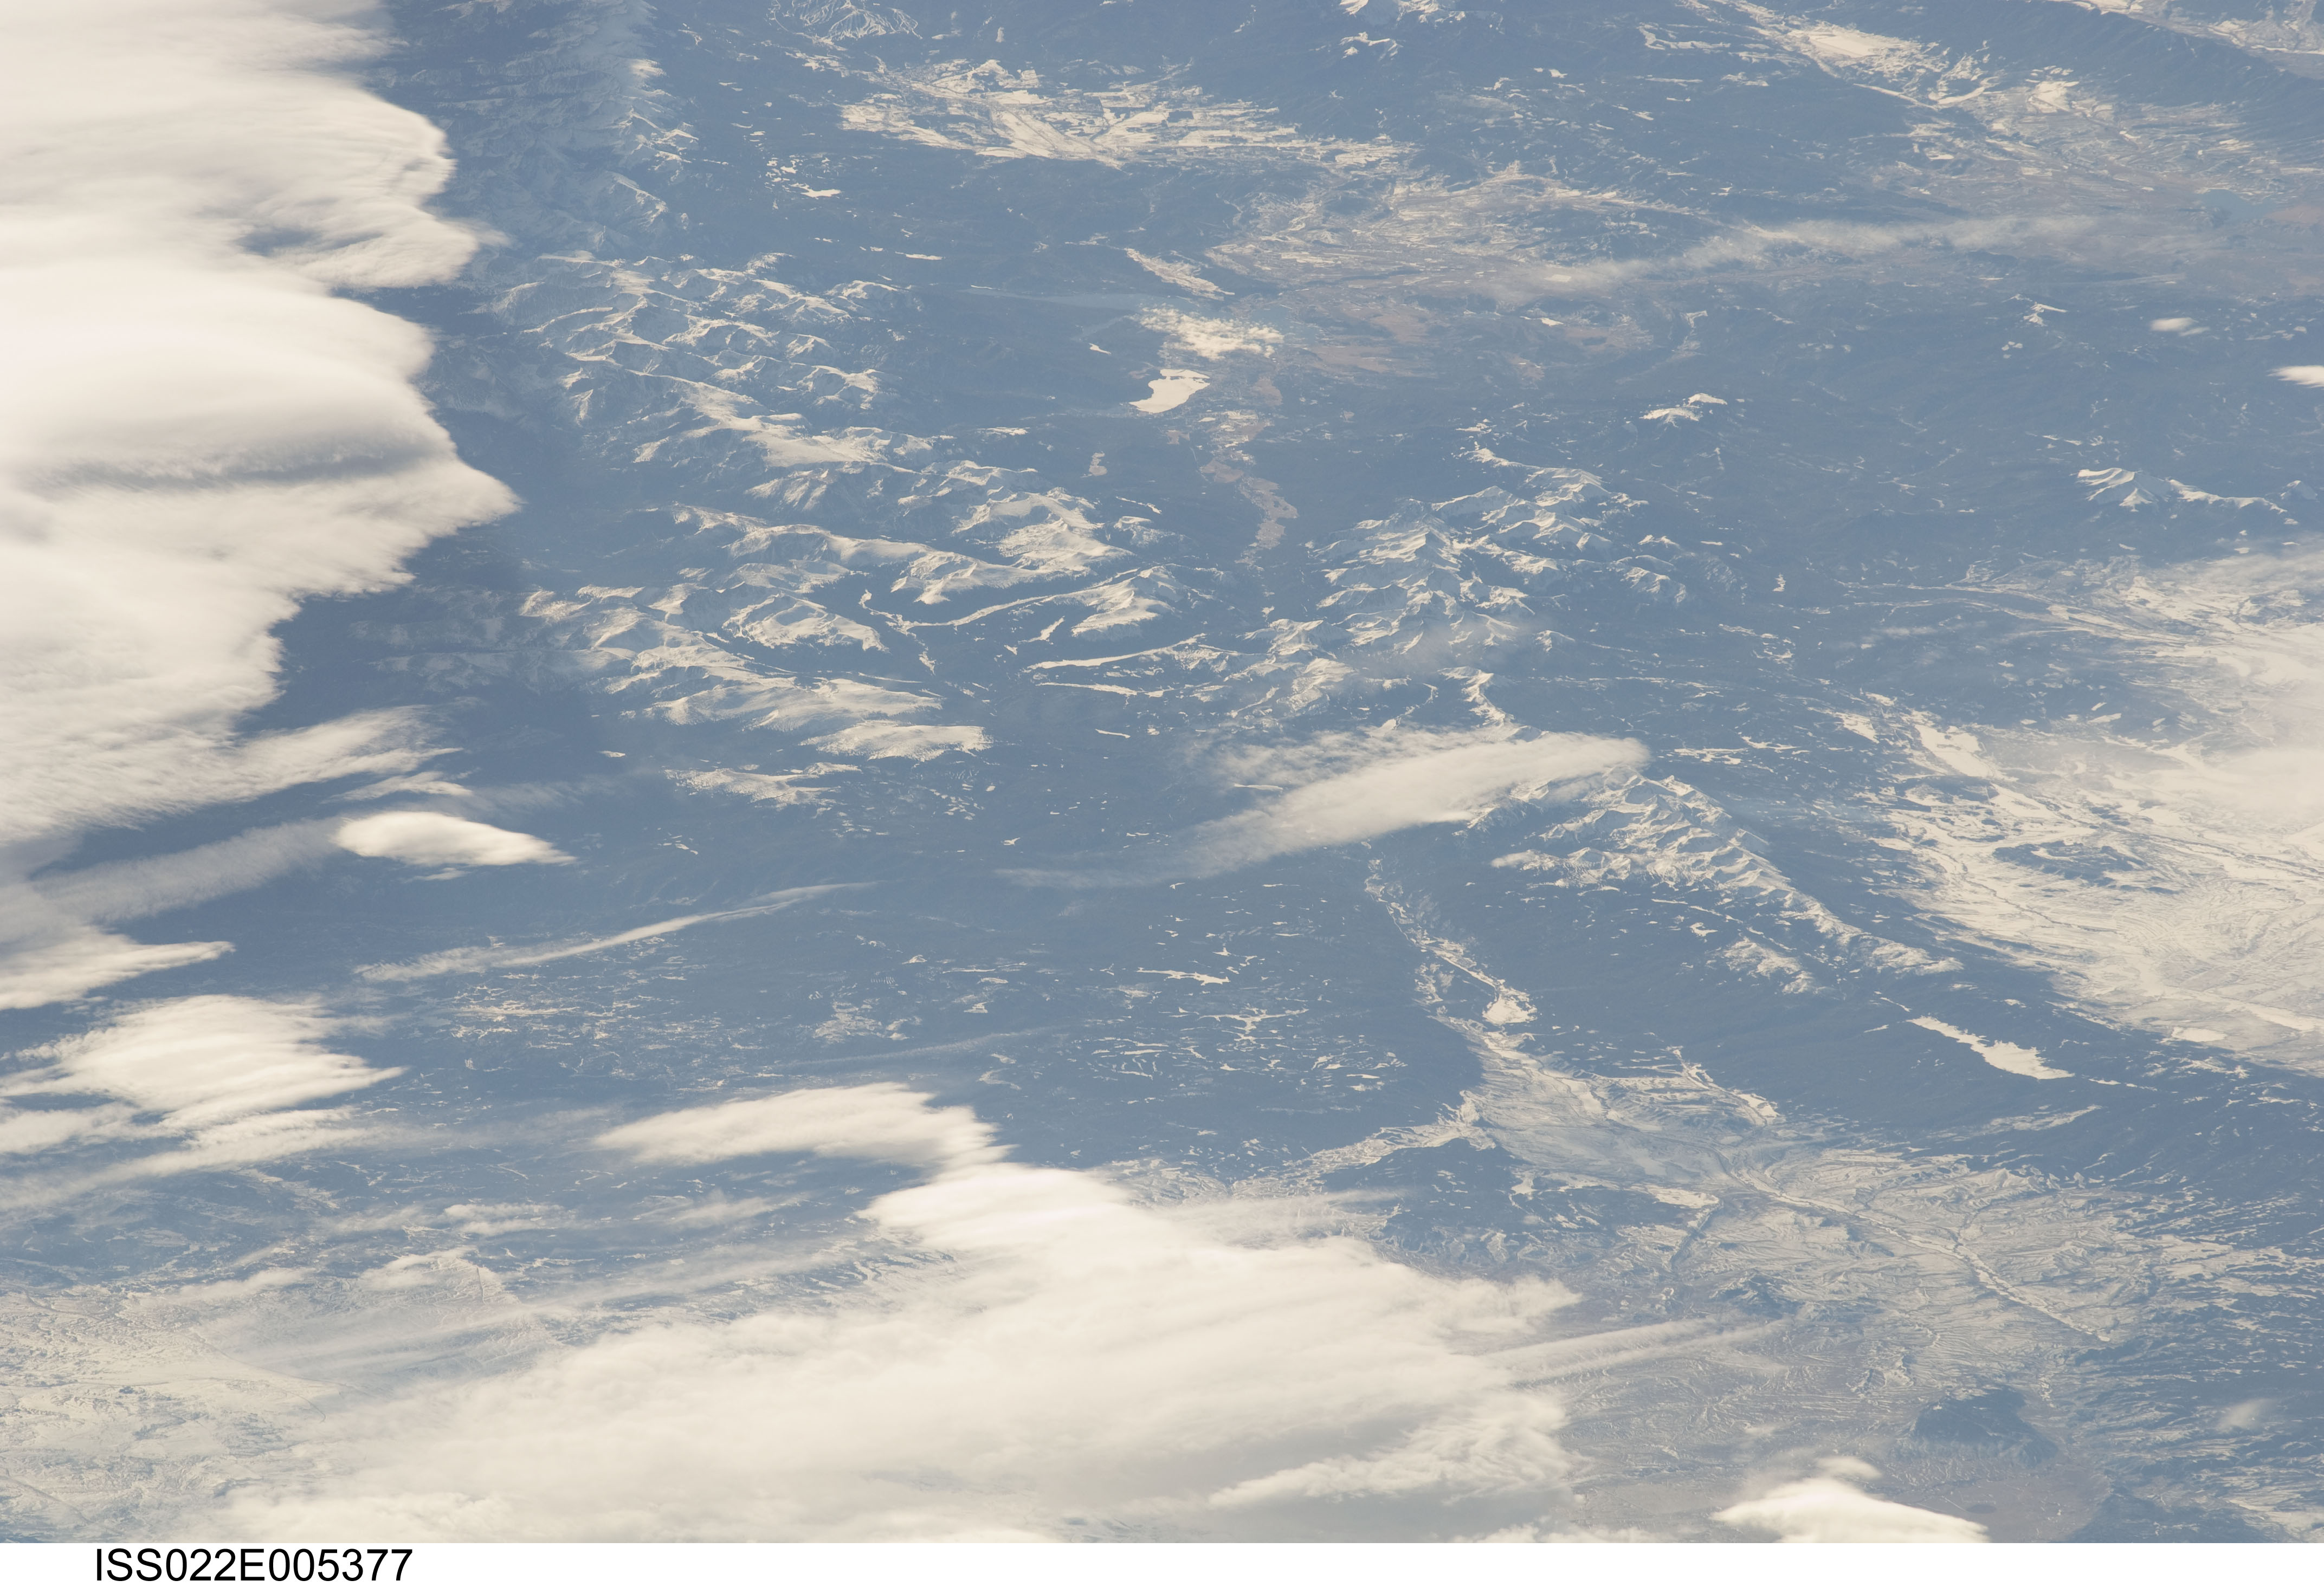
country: USA-COLORADO
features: ROCKY MTS., SNOW, FOREST, MILNER PASS AREA
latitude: 40.5
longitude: -105.7
